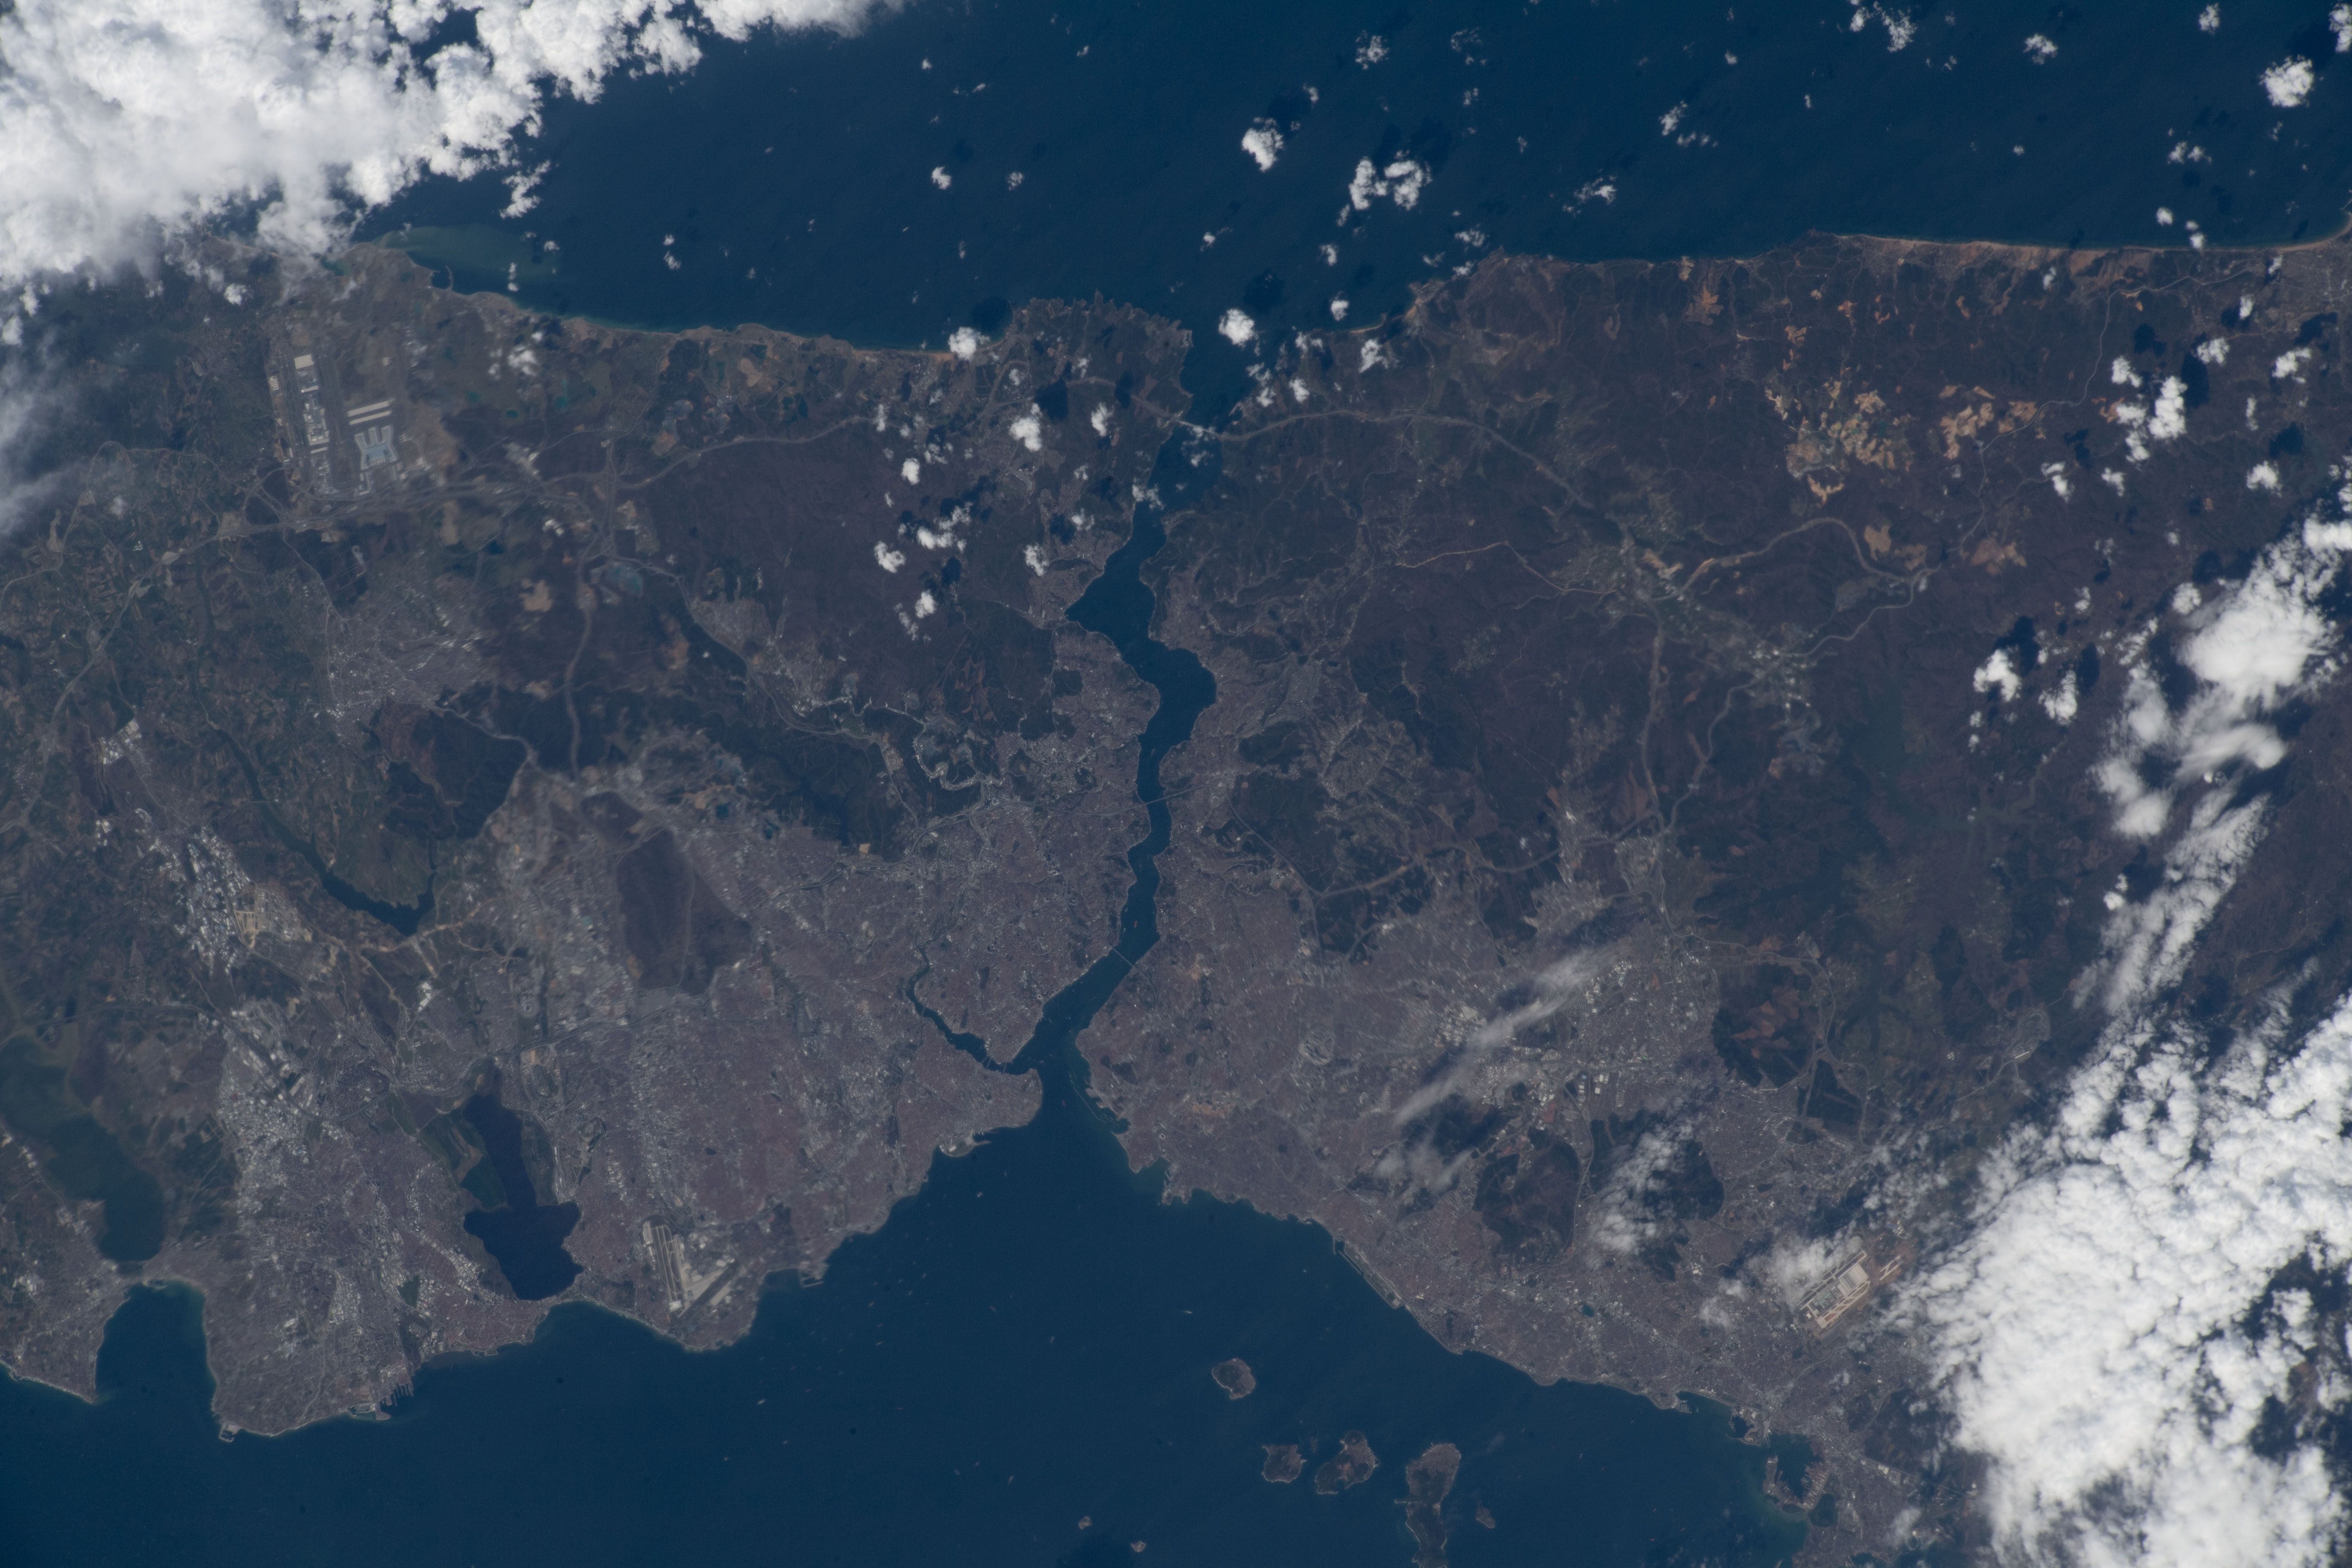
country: TURKEY
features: ISTANBUL, BLACK SEA, BOSPHORUS STRAIT, SEA OF MARMARA, ISTANBUL,SEA OF MARMARA,BLACK SEA,BOSPHORUS STRAIT
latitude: 41.1
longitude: 29.1
